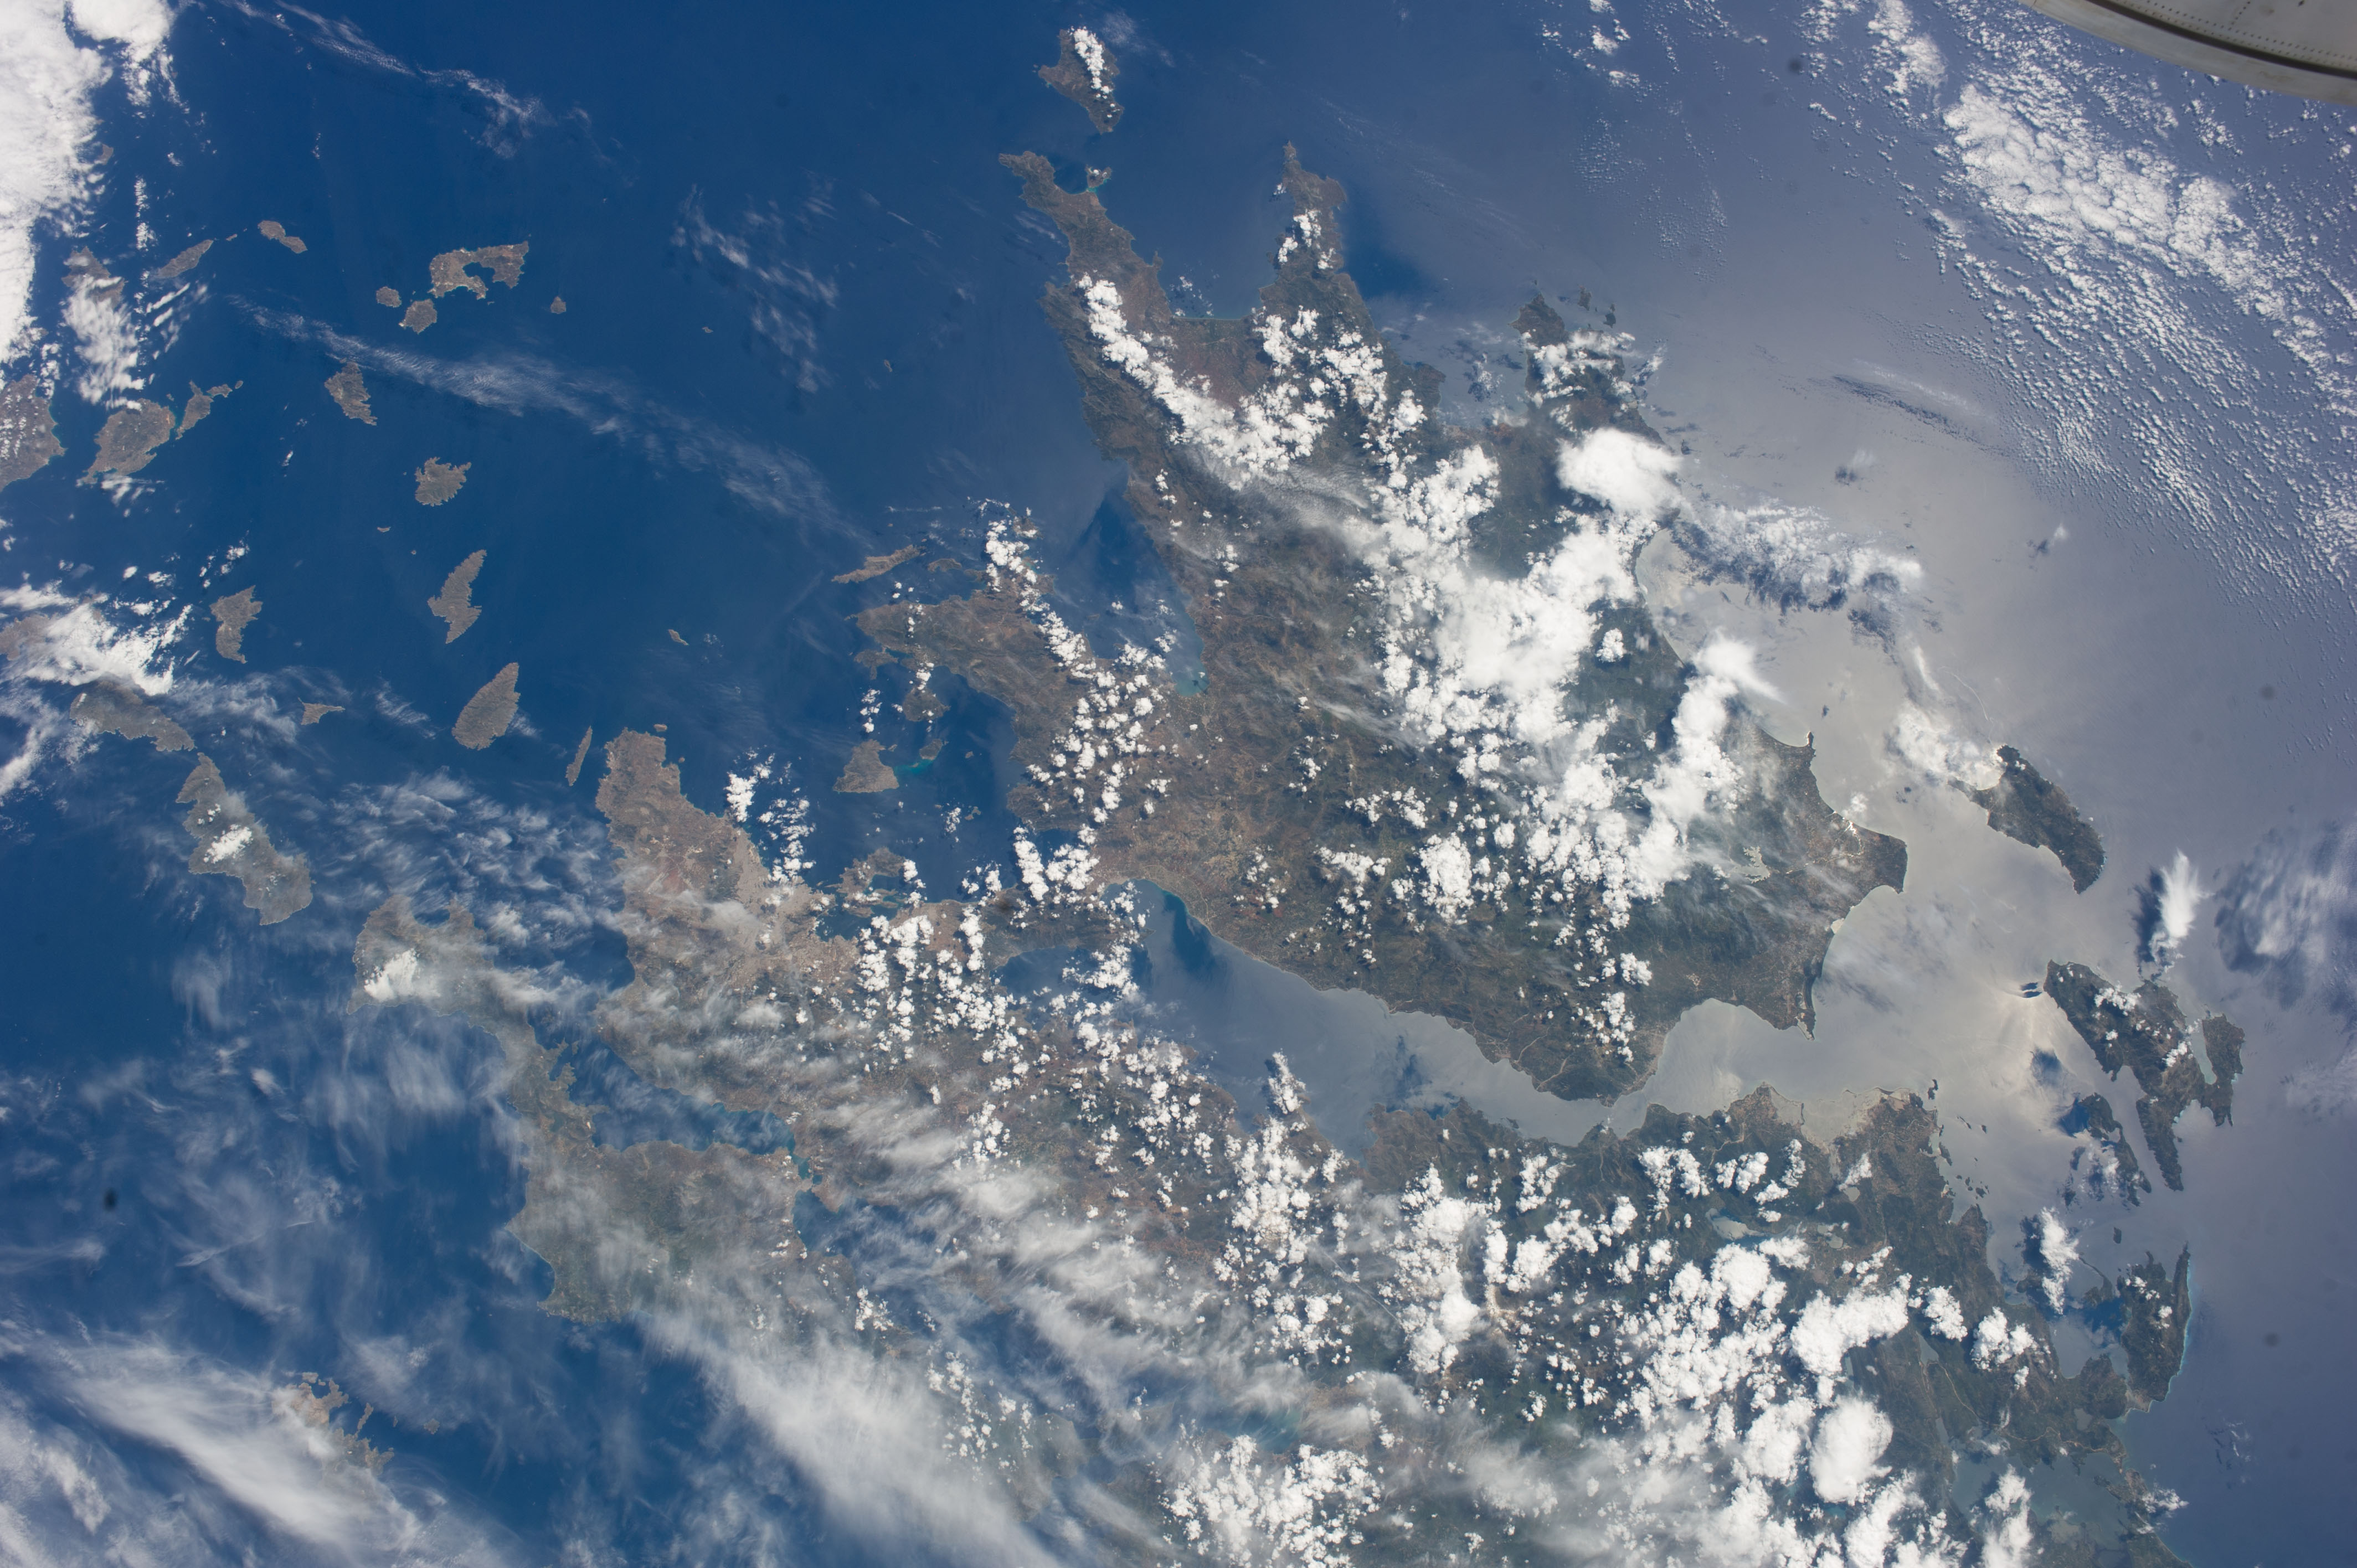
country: GREECE
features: ATHENS, ARGOS, CORINTH, MOUNTAINS, CRETE ISLAND, MEDITERRANEAN SEA
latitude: 37.7
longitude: 22.9
